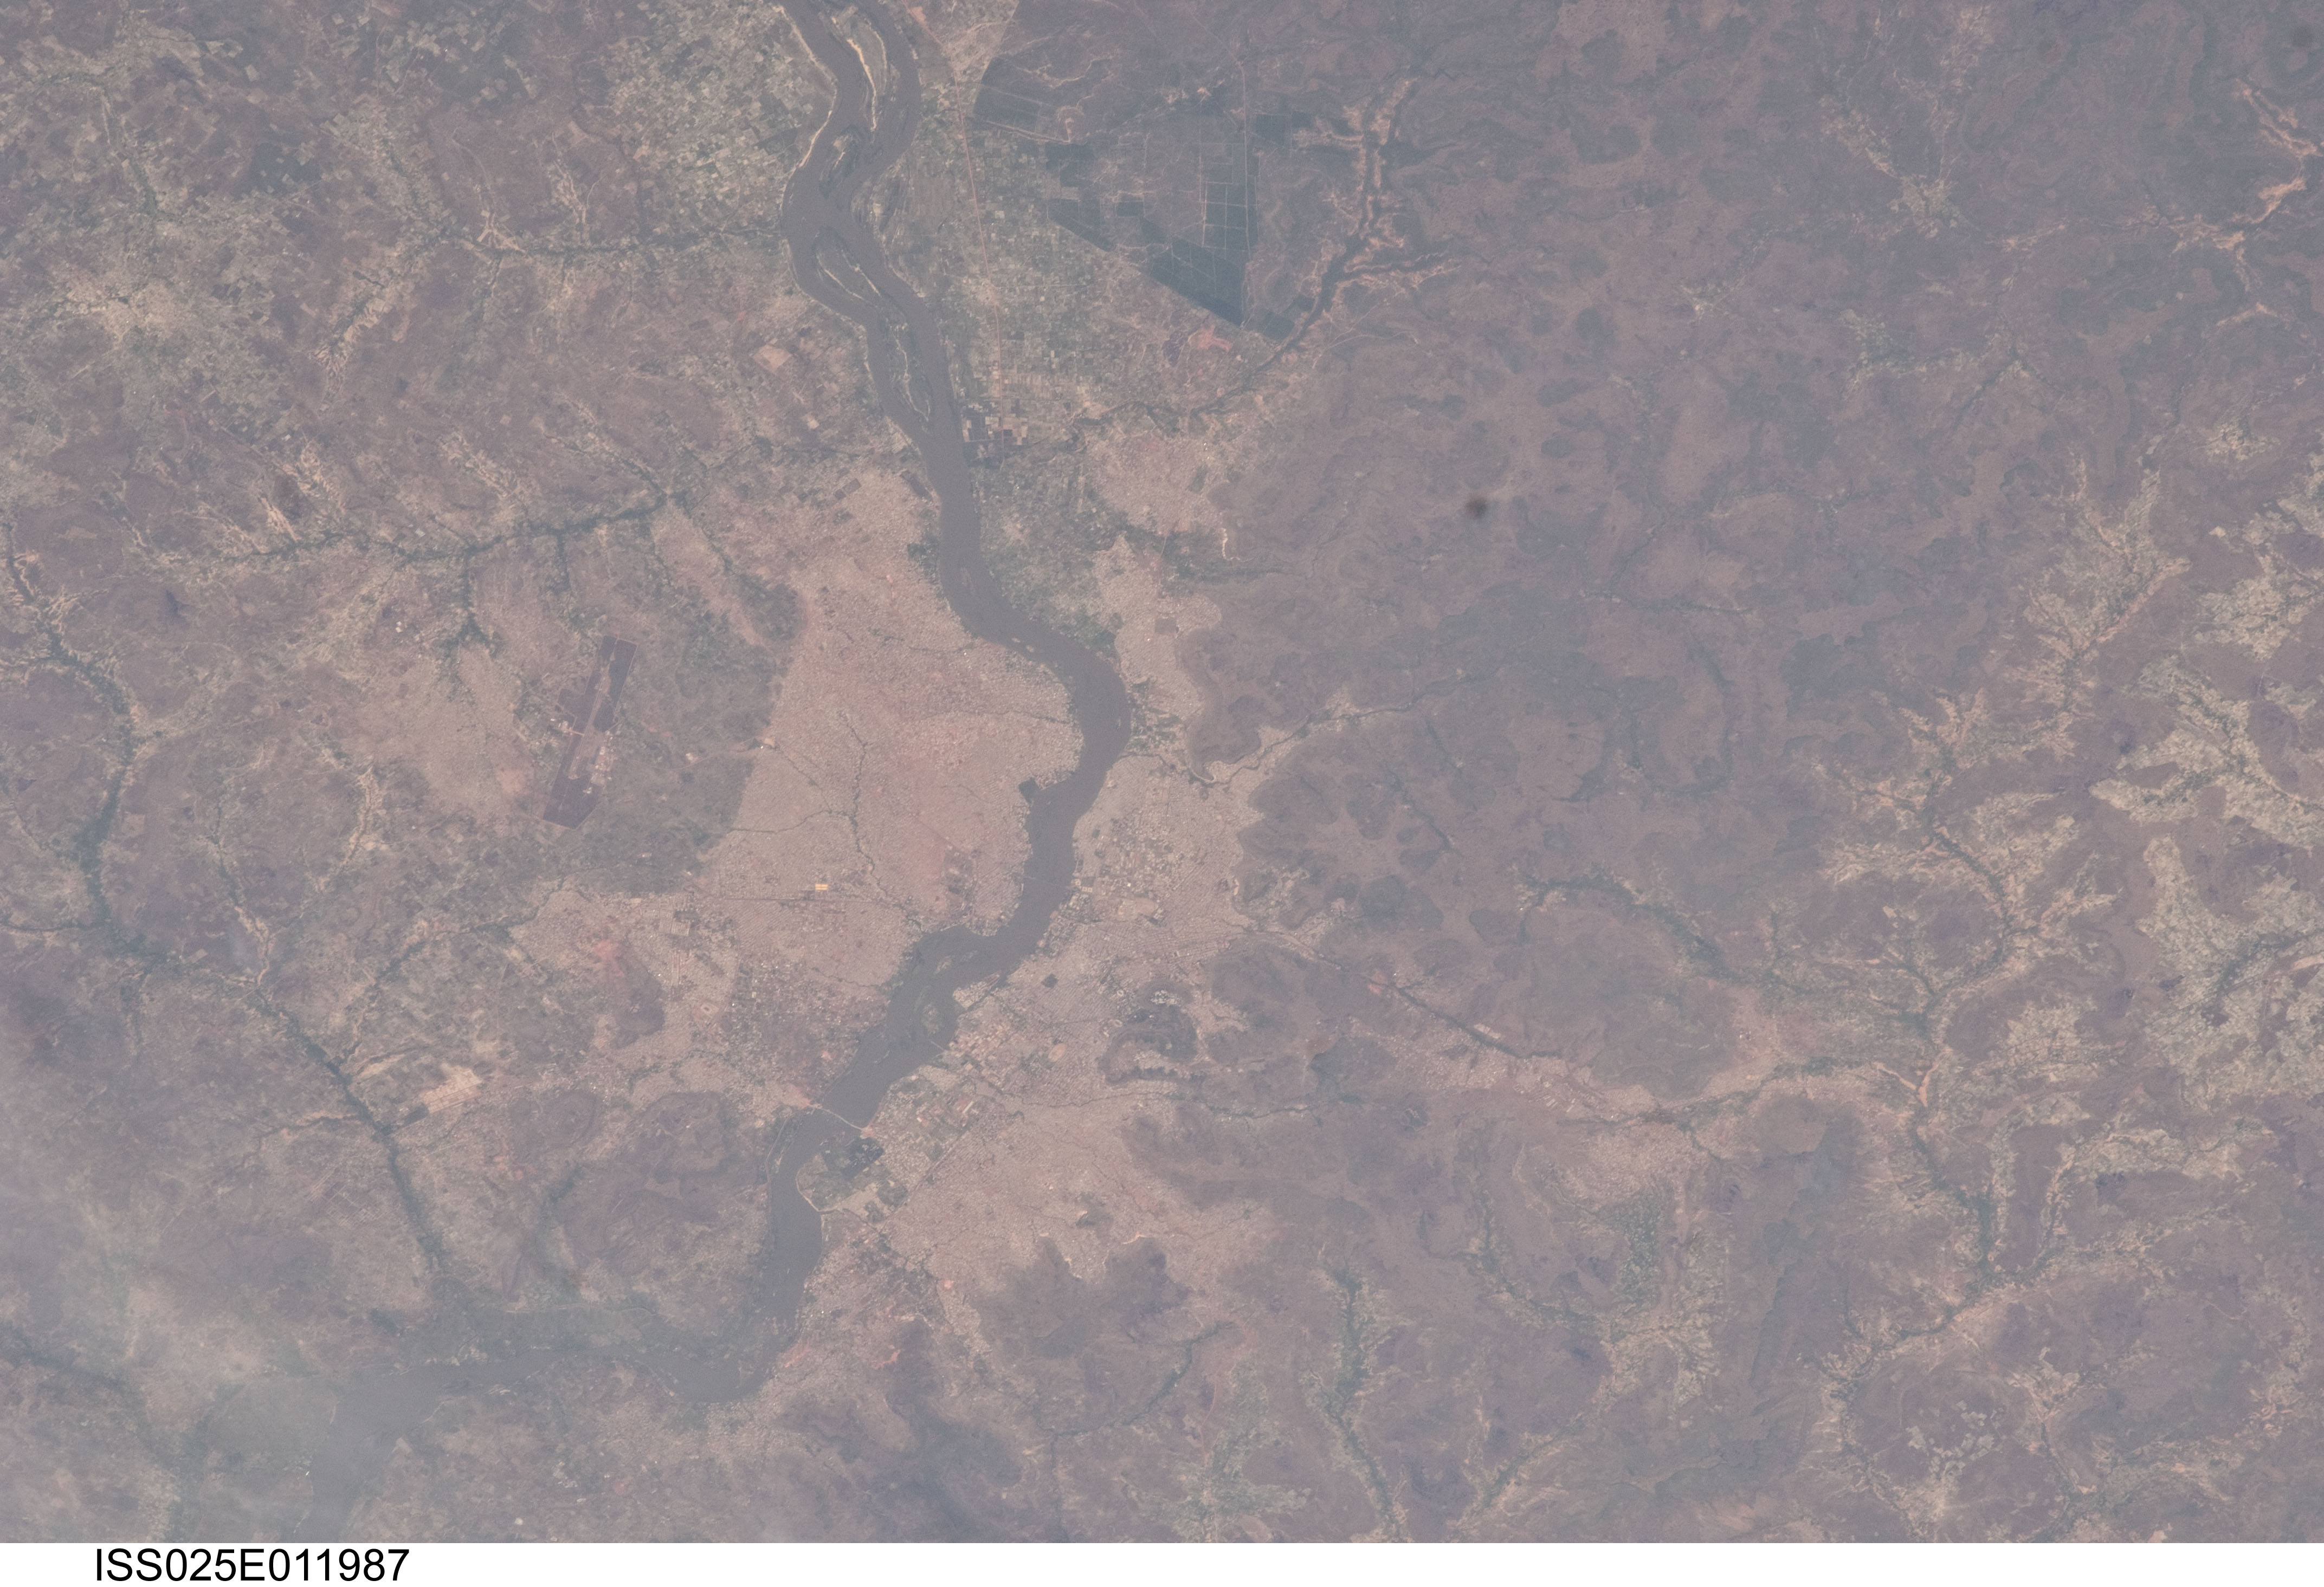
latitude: 12.6
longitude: -8.0
